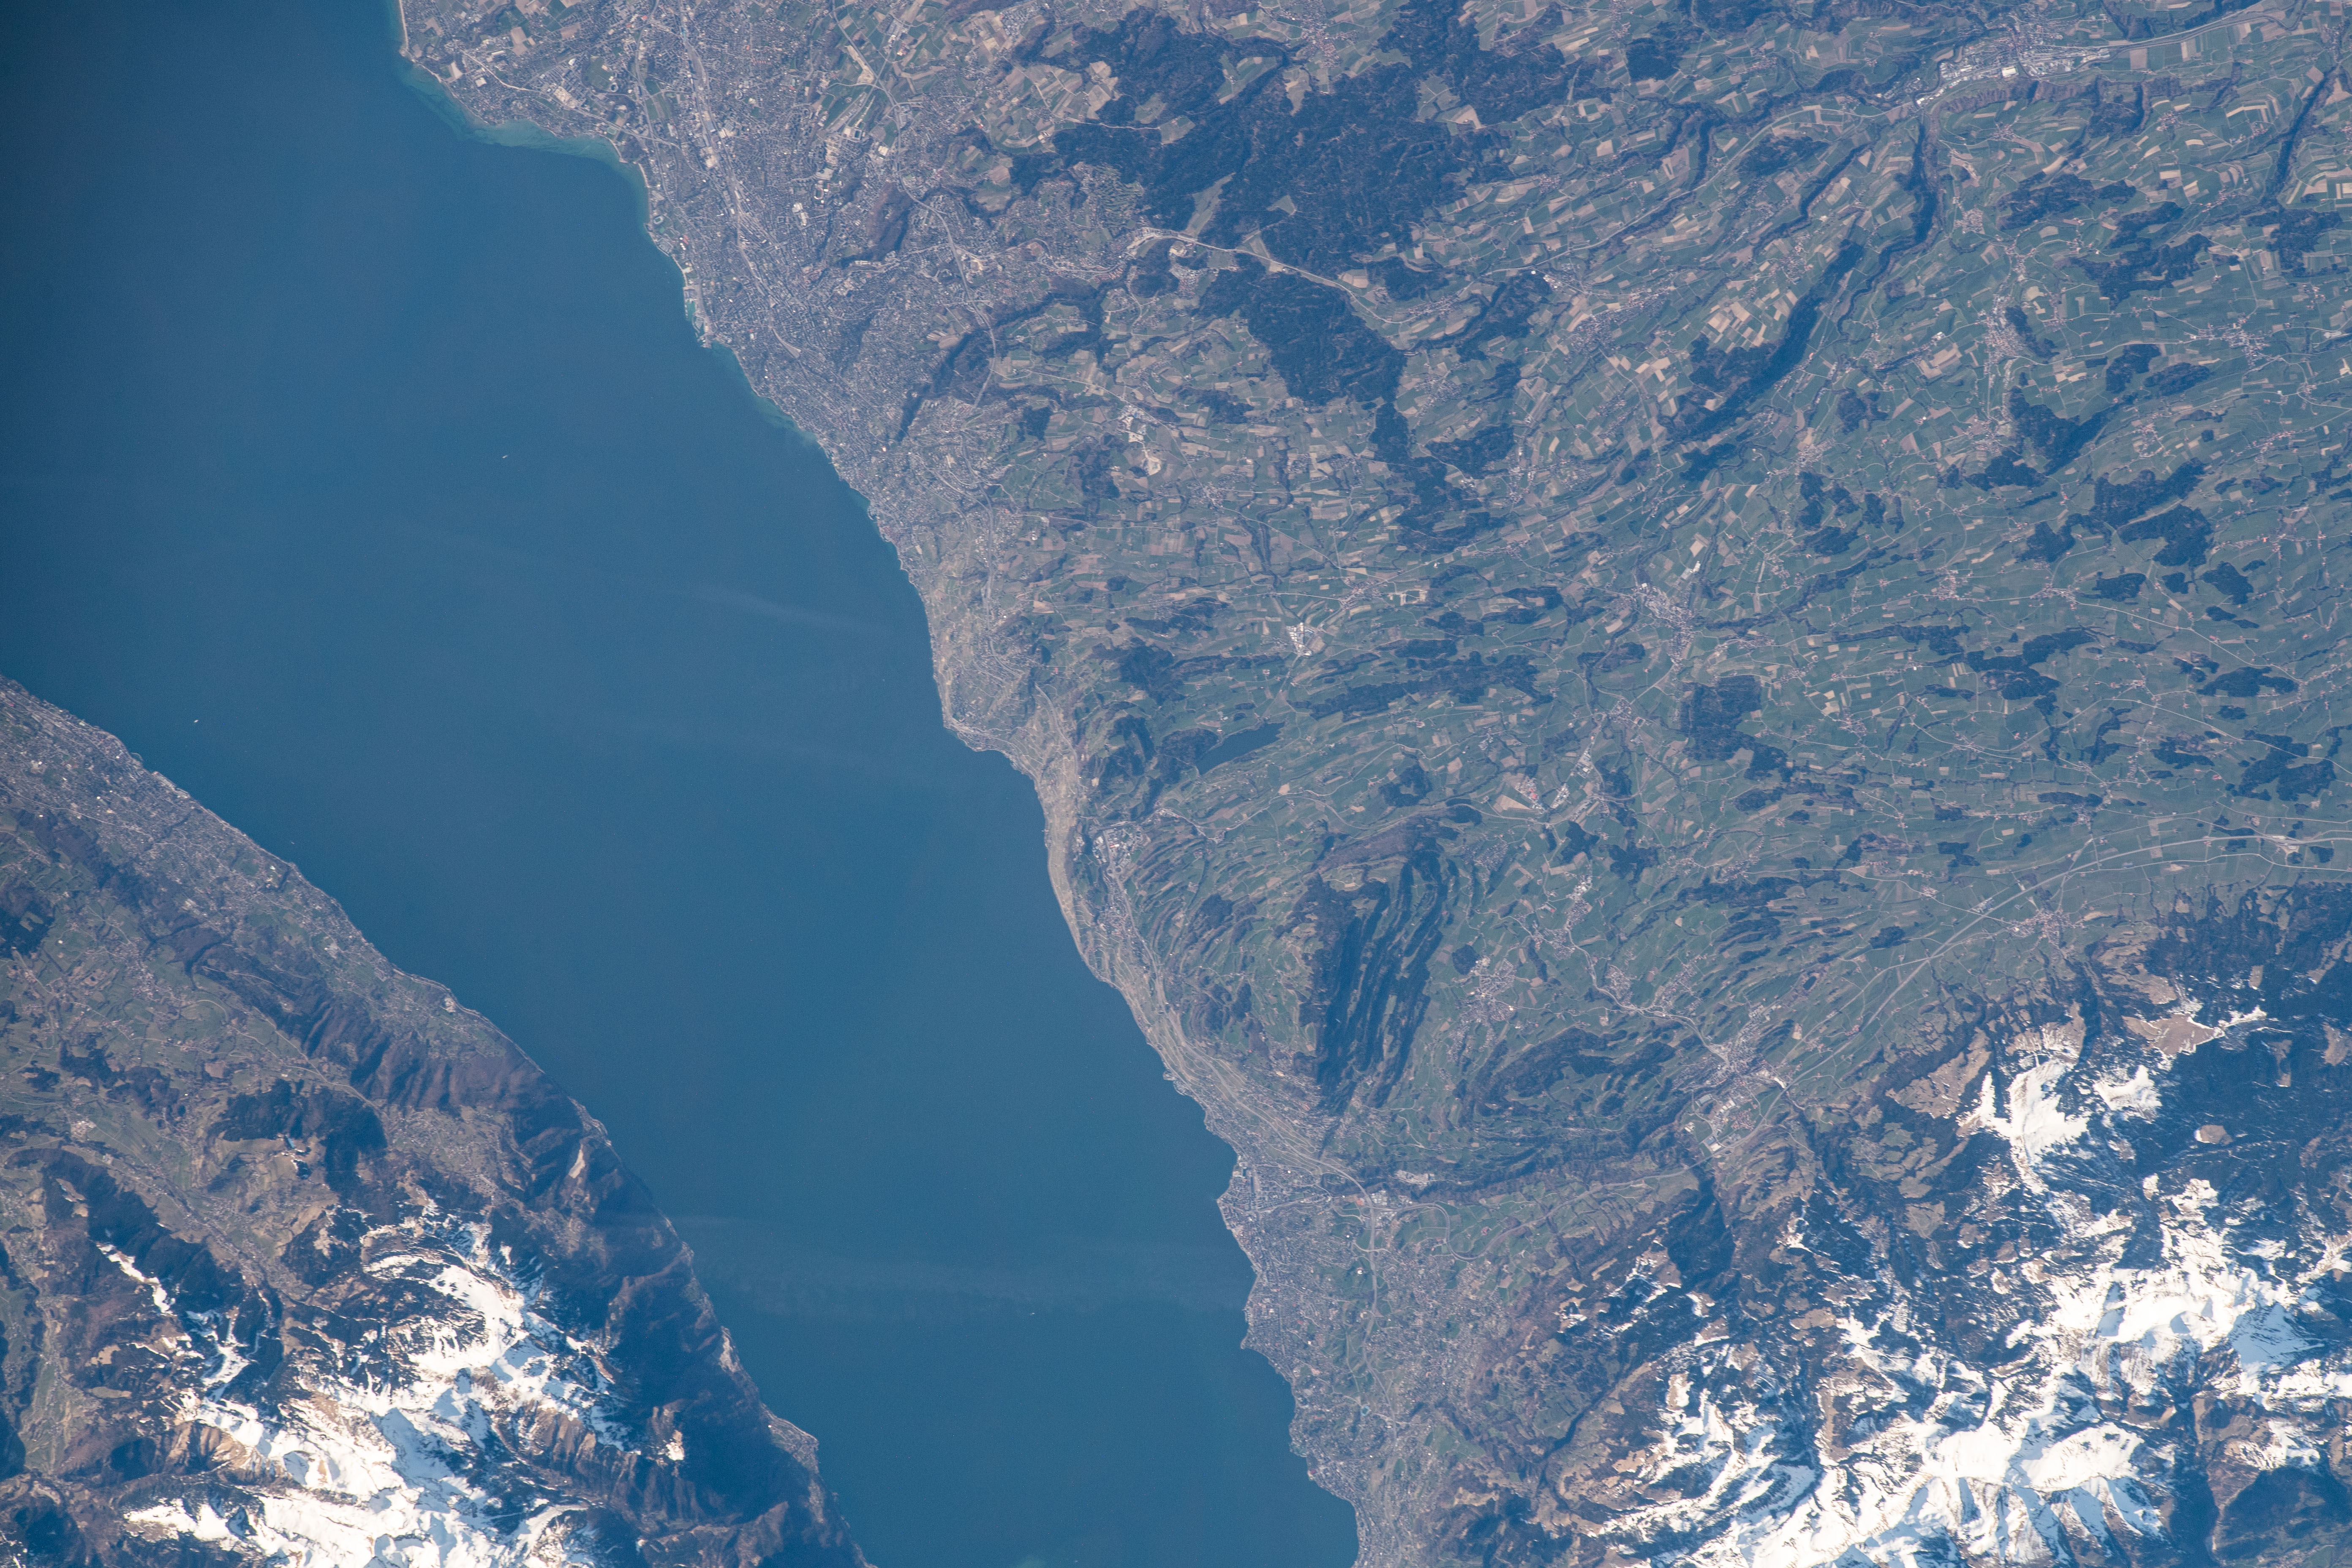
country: SWITZERLAND
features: DENT DE LYS PEAK, GUMMFLUH PEAK, TORU D'AI PEAK, \LEMAN LAKE
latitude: 46.5
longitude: 6.8
